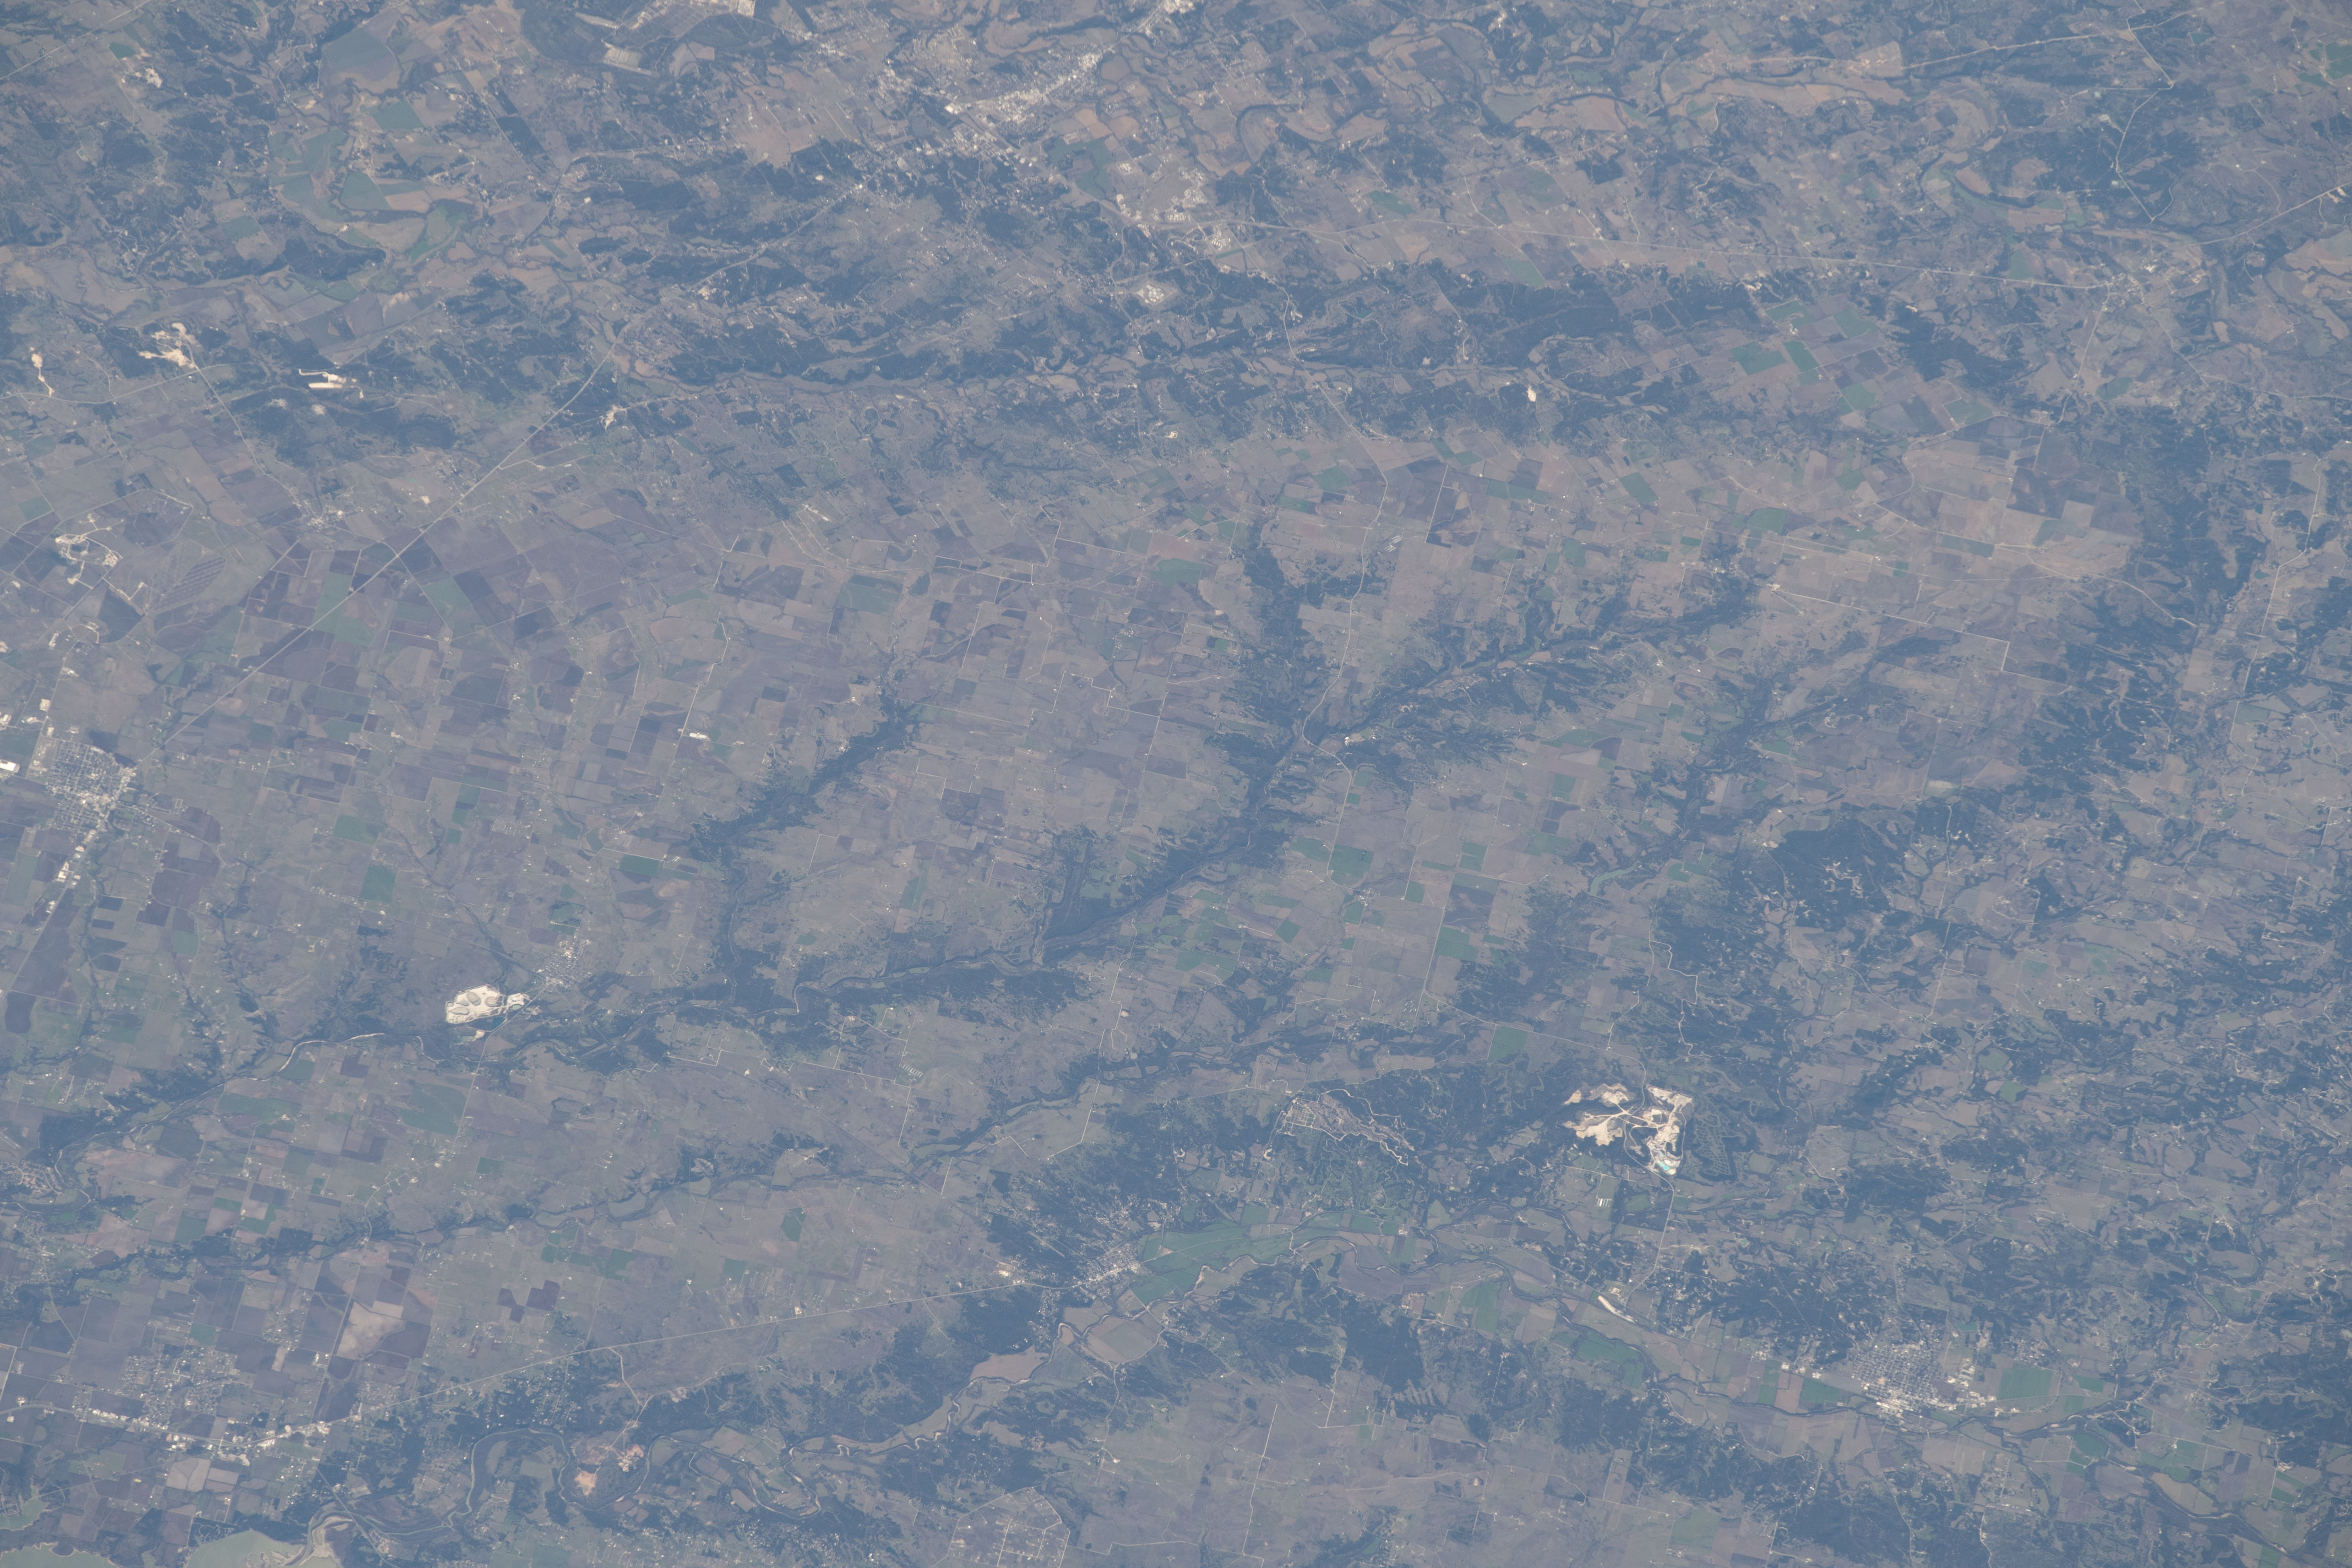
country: USA-TEXAS
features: BRAZOS RIVER, LAKE WACO, WACO
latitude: 31.6
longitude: -97.6
